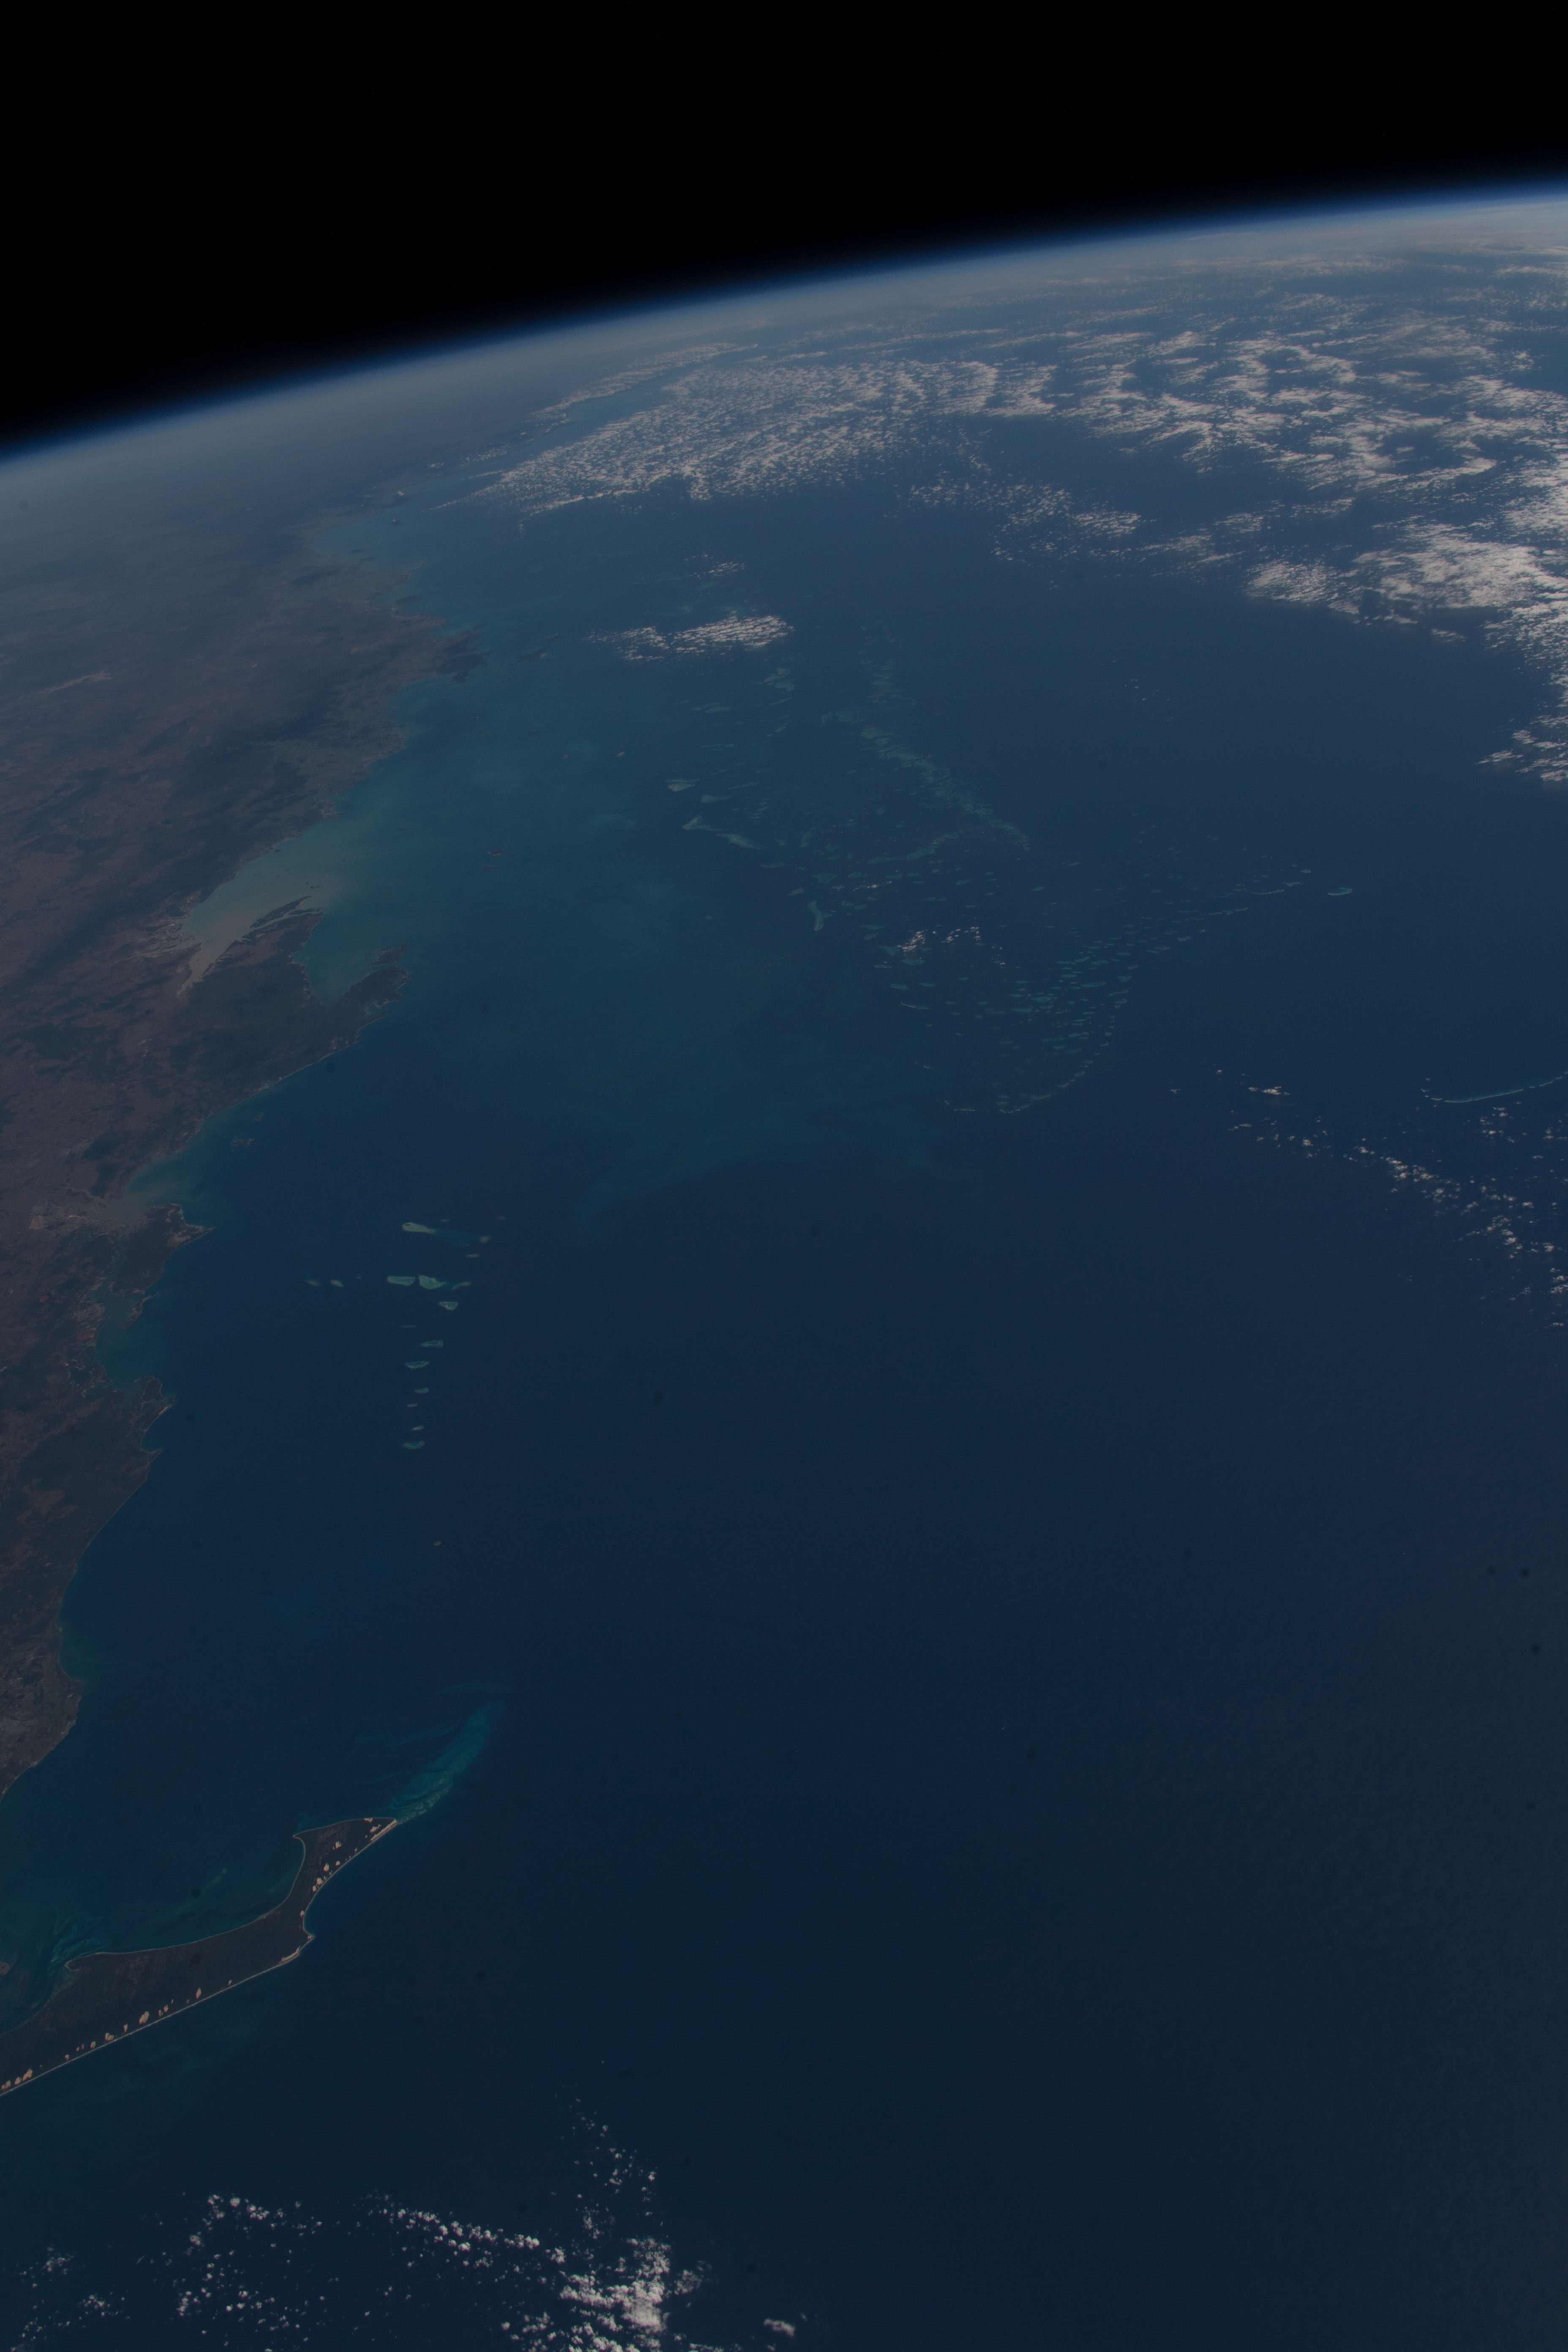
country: AUSTRALIA-Q
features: FRASER ISLAND, PACIFIC OCEAN, ROCKHAMPTON, EARTH LIMB
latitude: -22.5
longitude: 151.4
